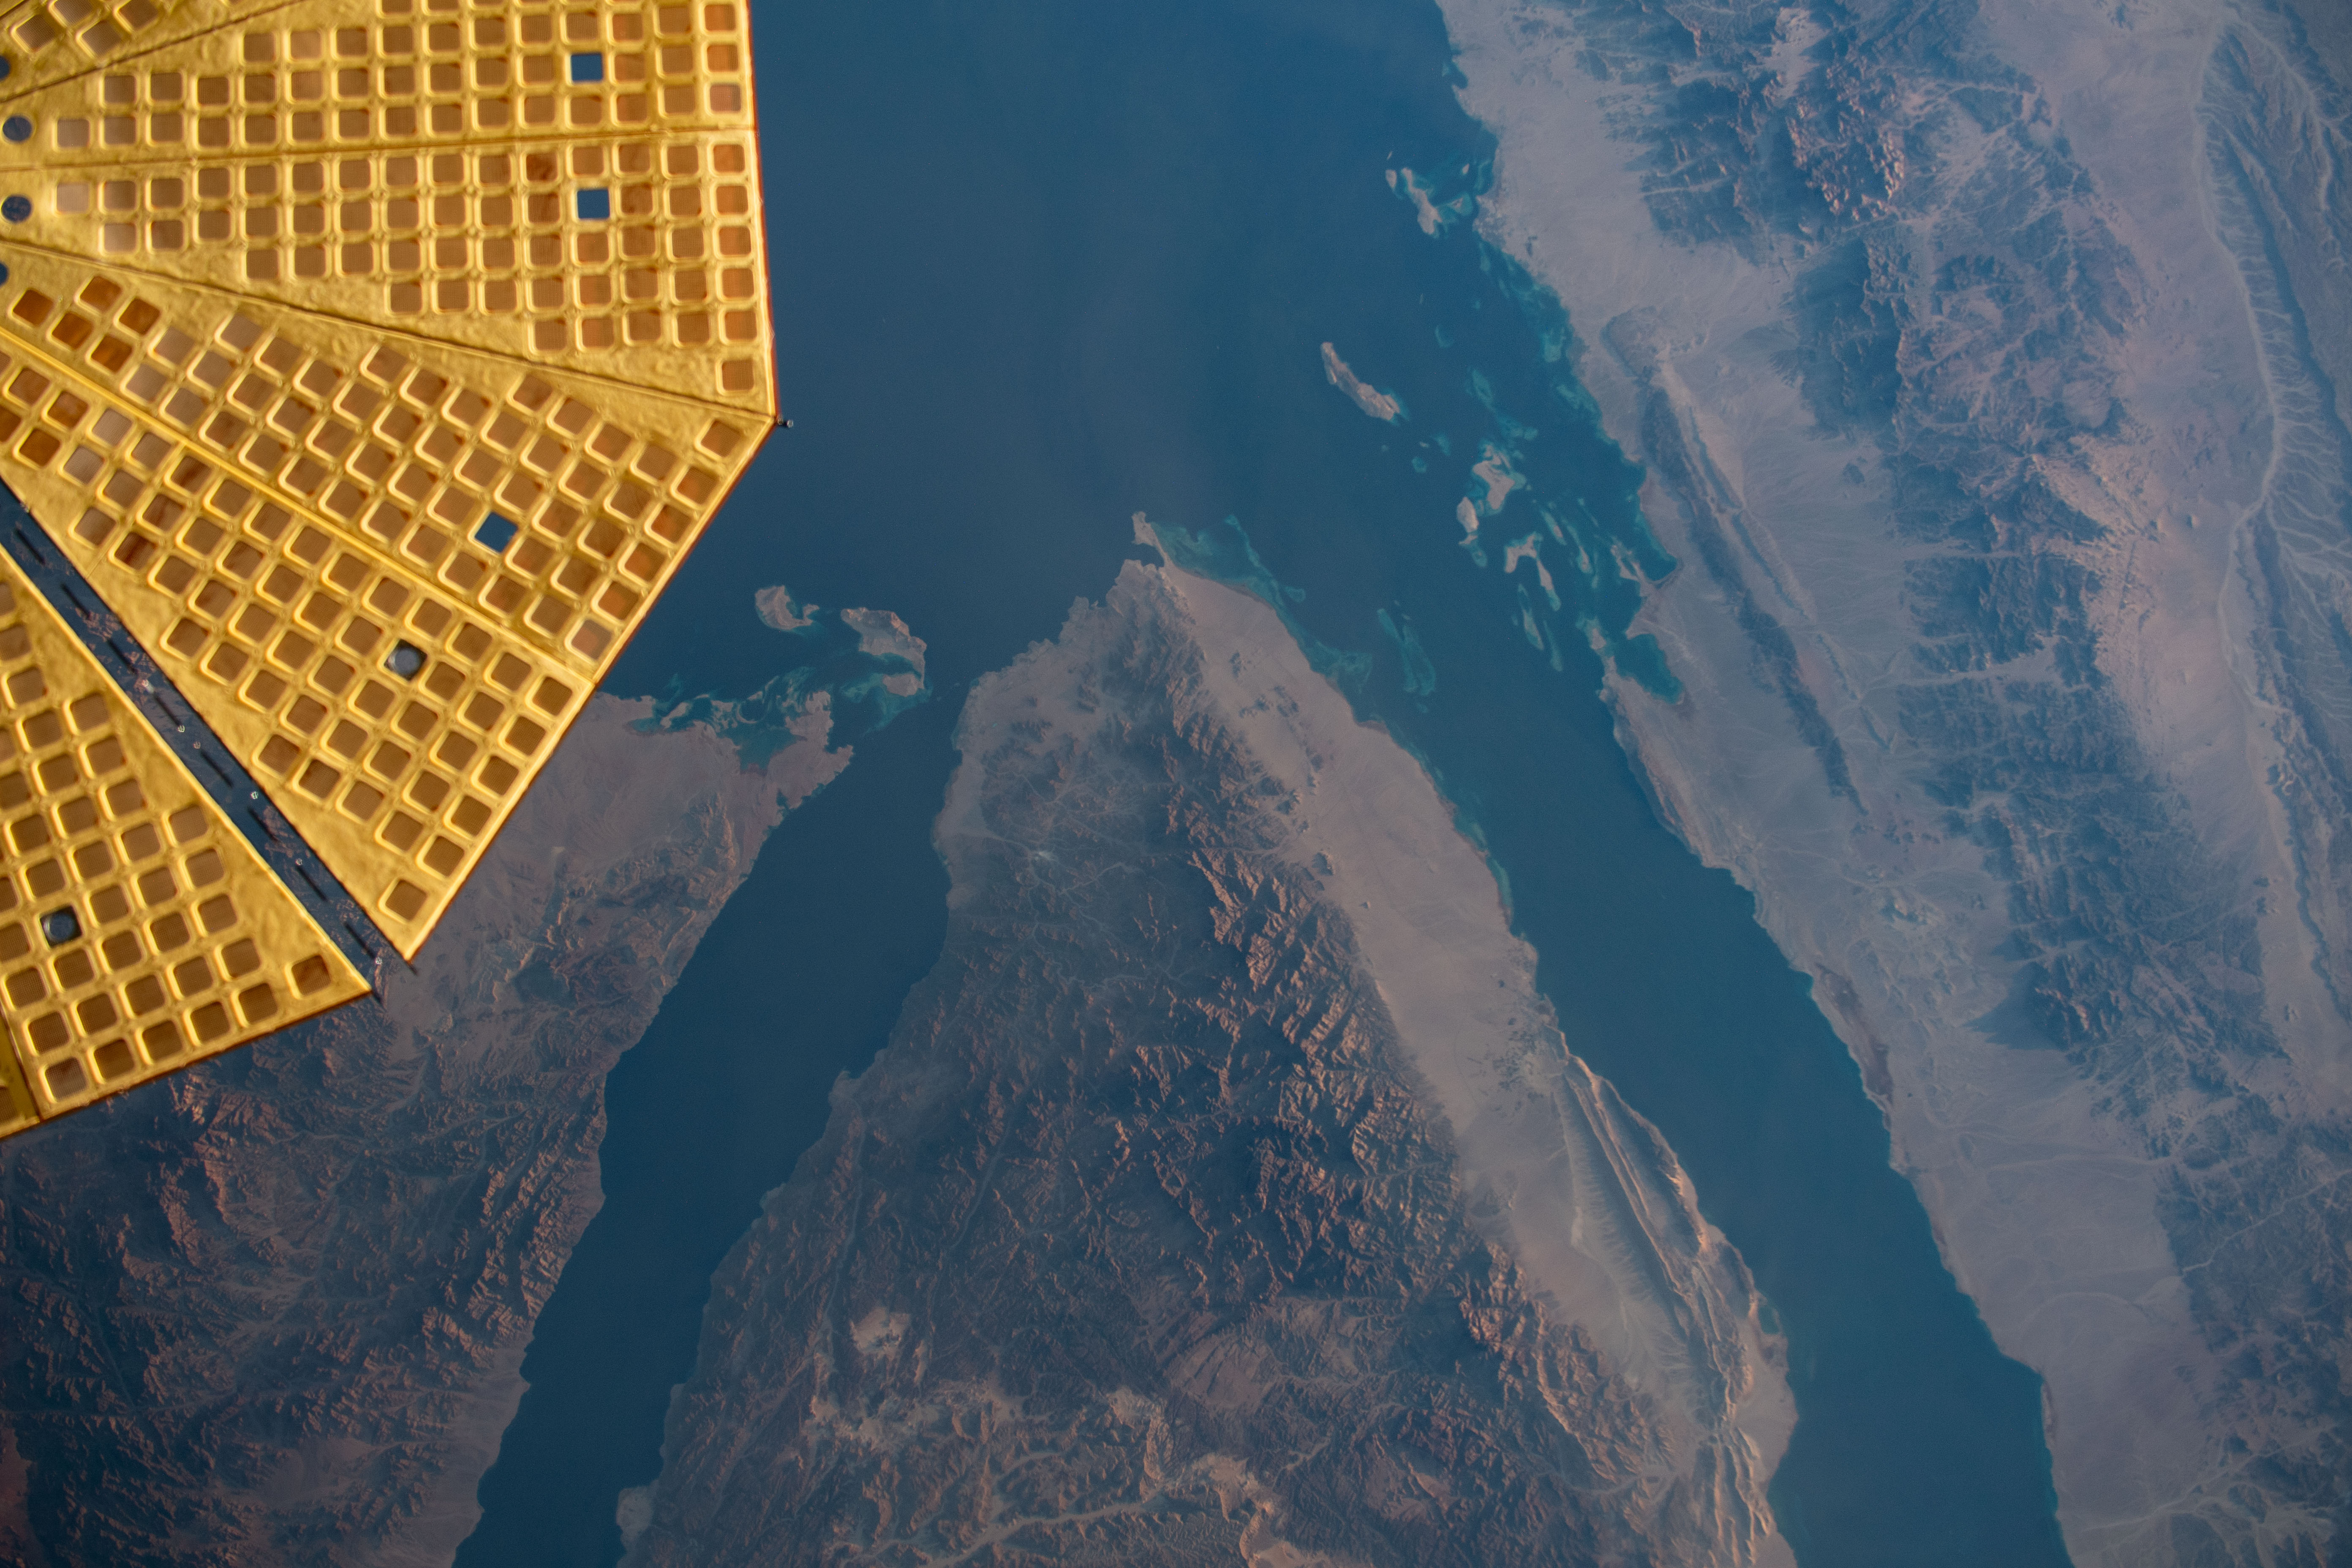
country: EGYPT
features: GULF OF AQABA, GULF OF SUEZ, SOUTH SINA
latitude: 28.0
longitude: 34.0
